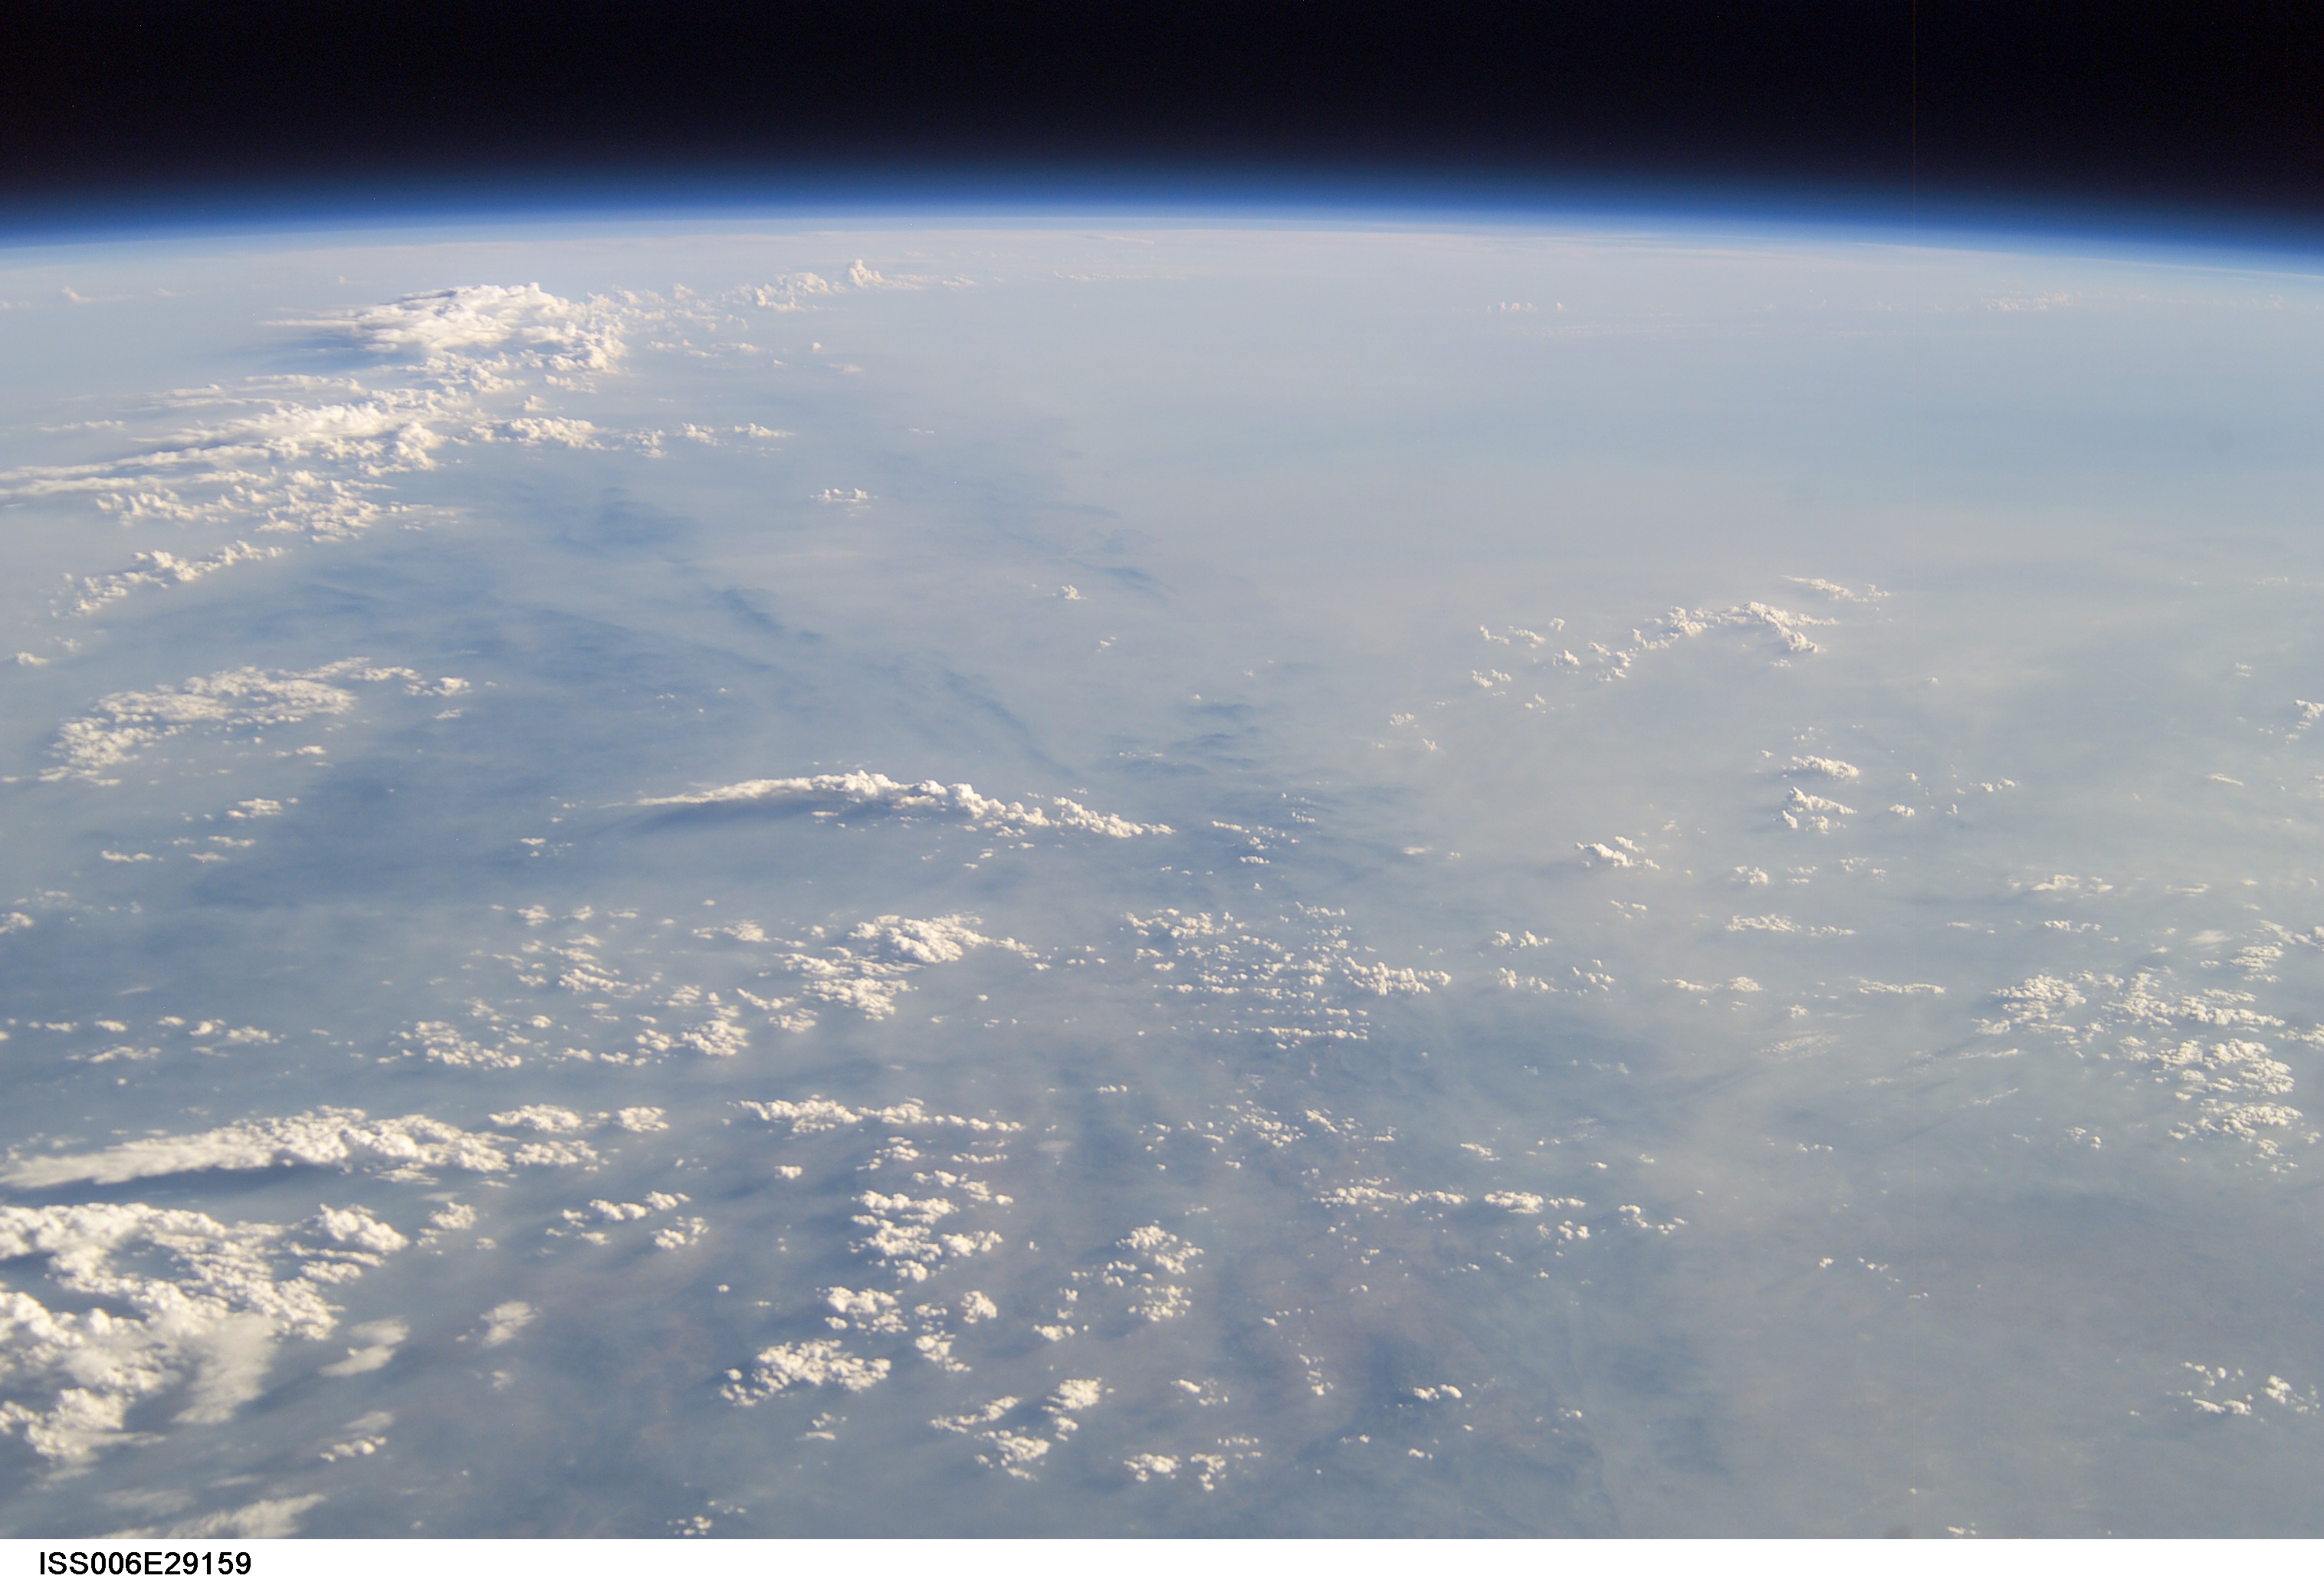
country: CHINA
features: ATMOSPHERIC LIMB
